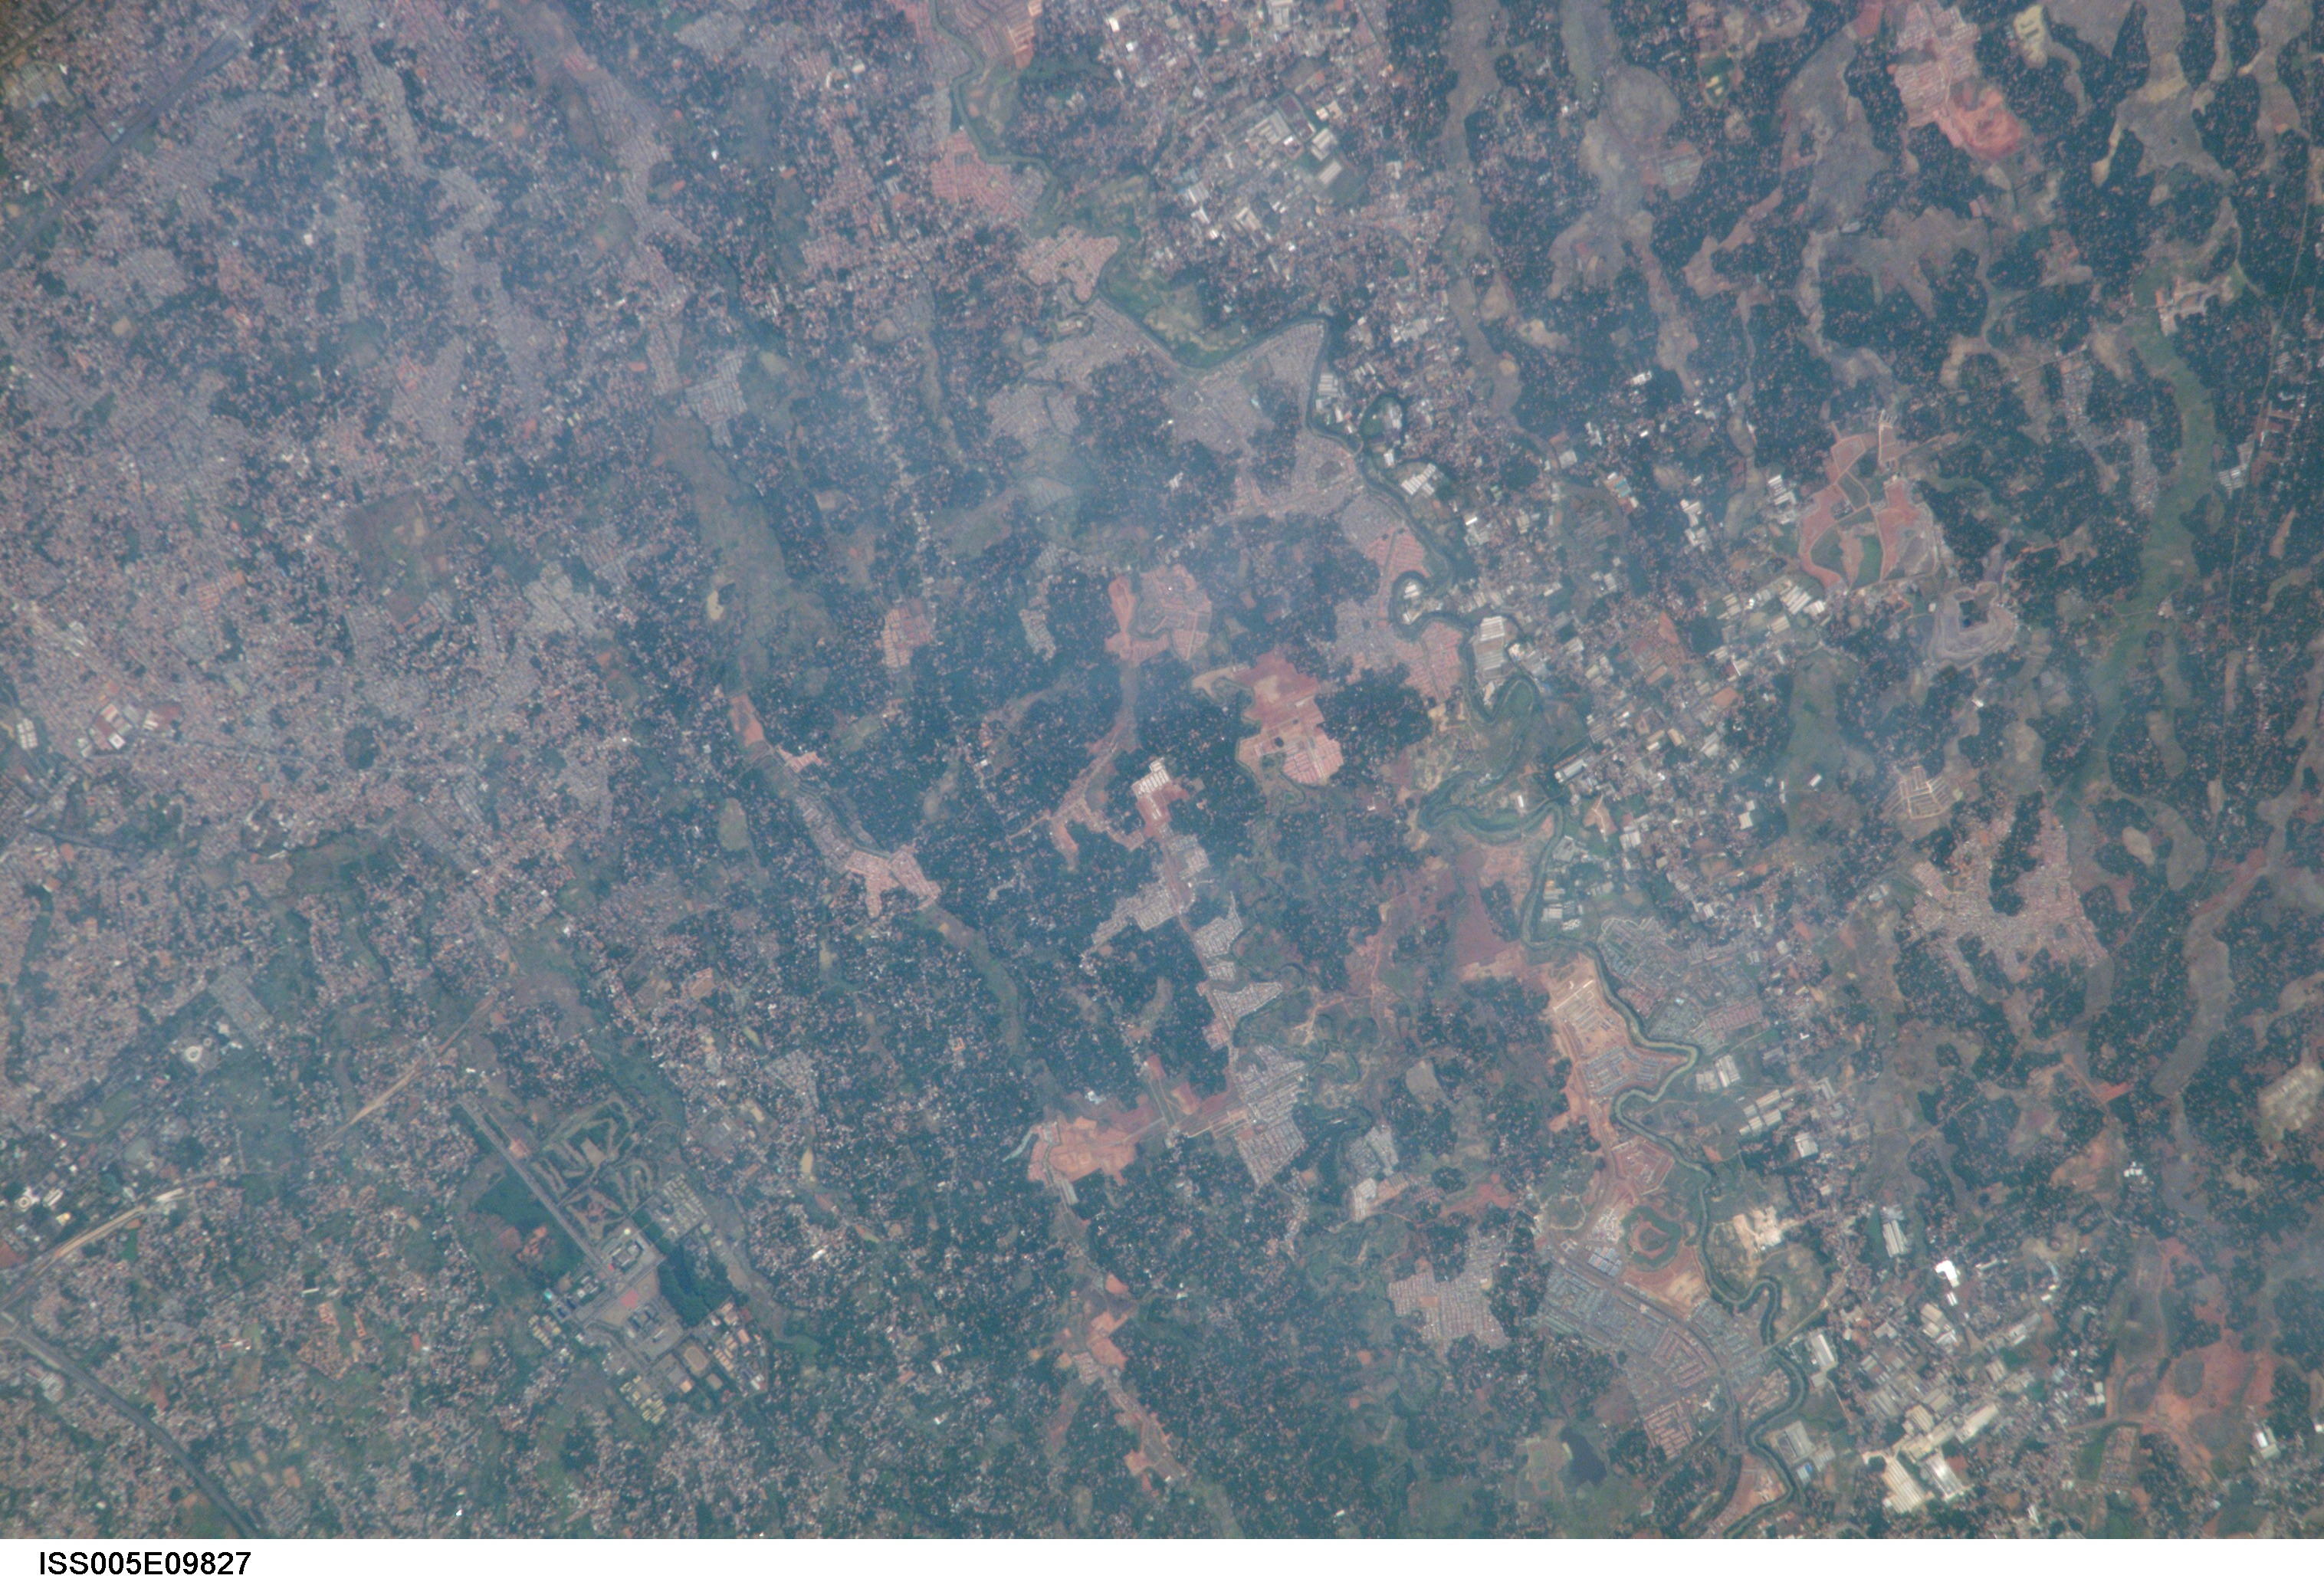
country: INDONESIA-J
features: SE. JAKARTA, R., AGR., AIRPORT
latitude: -6.3
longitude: 107.0
